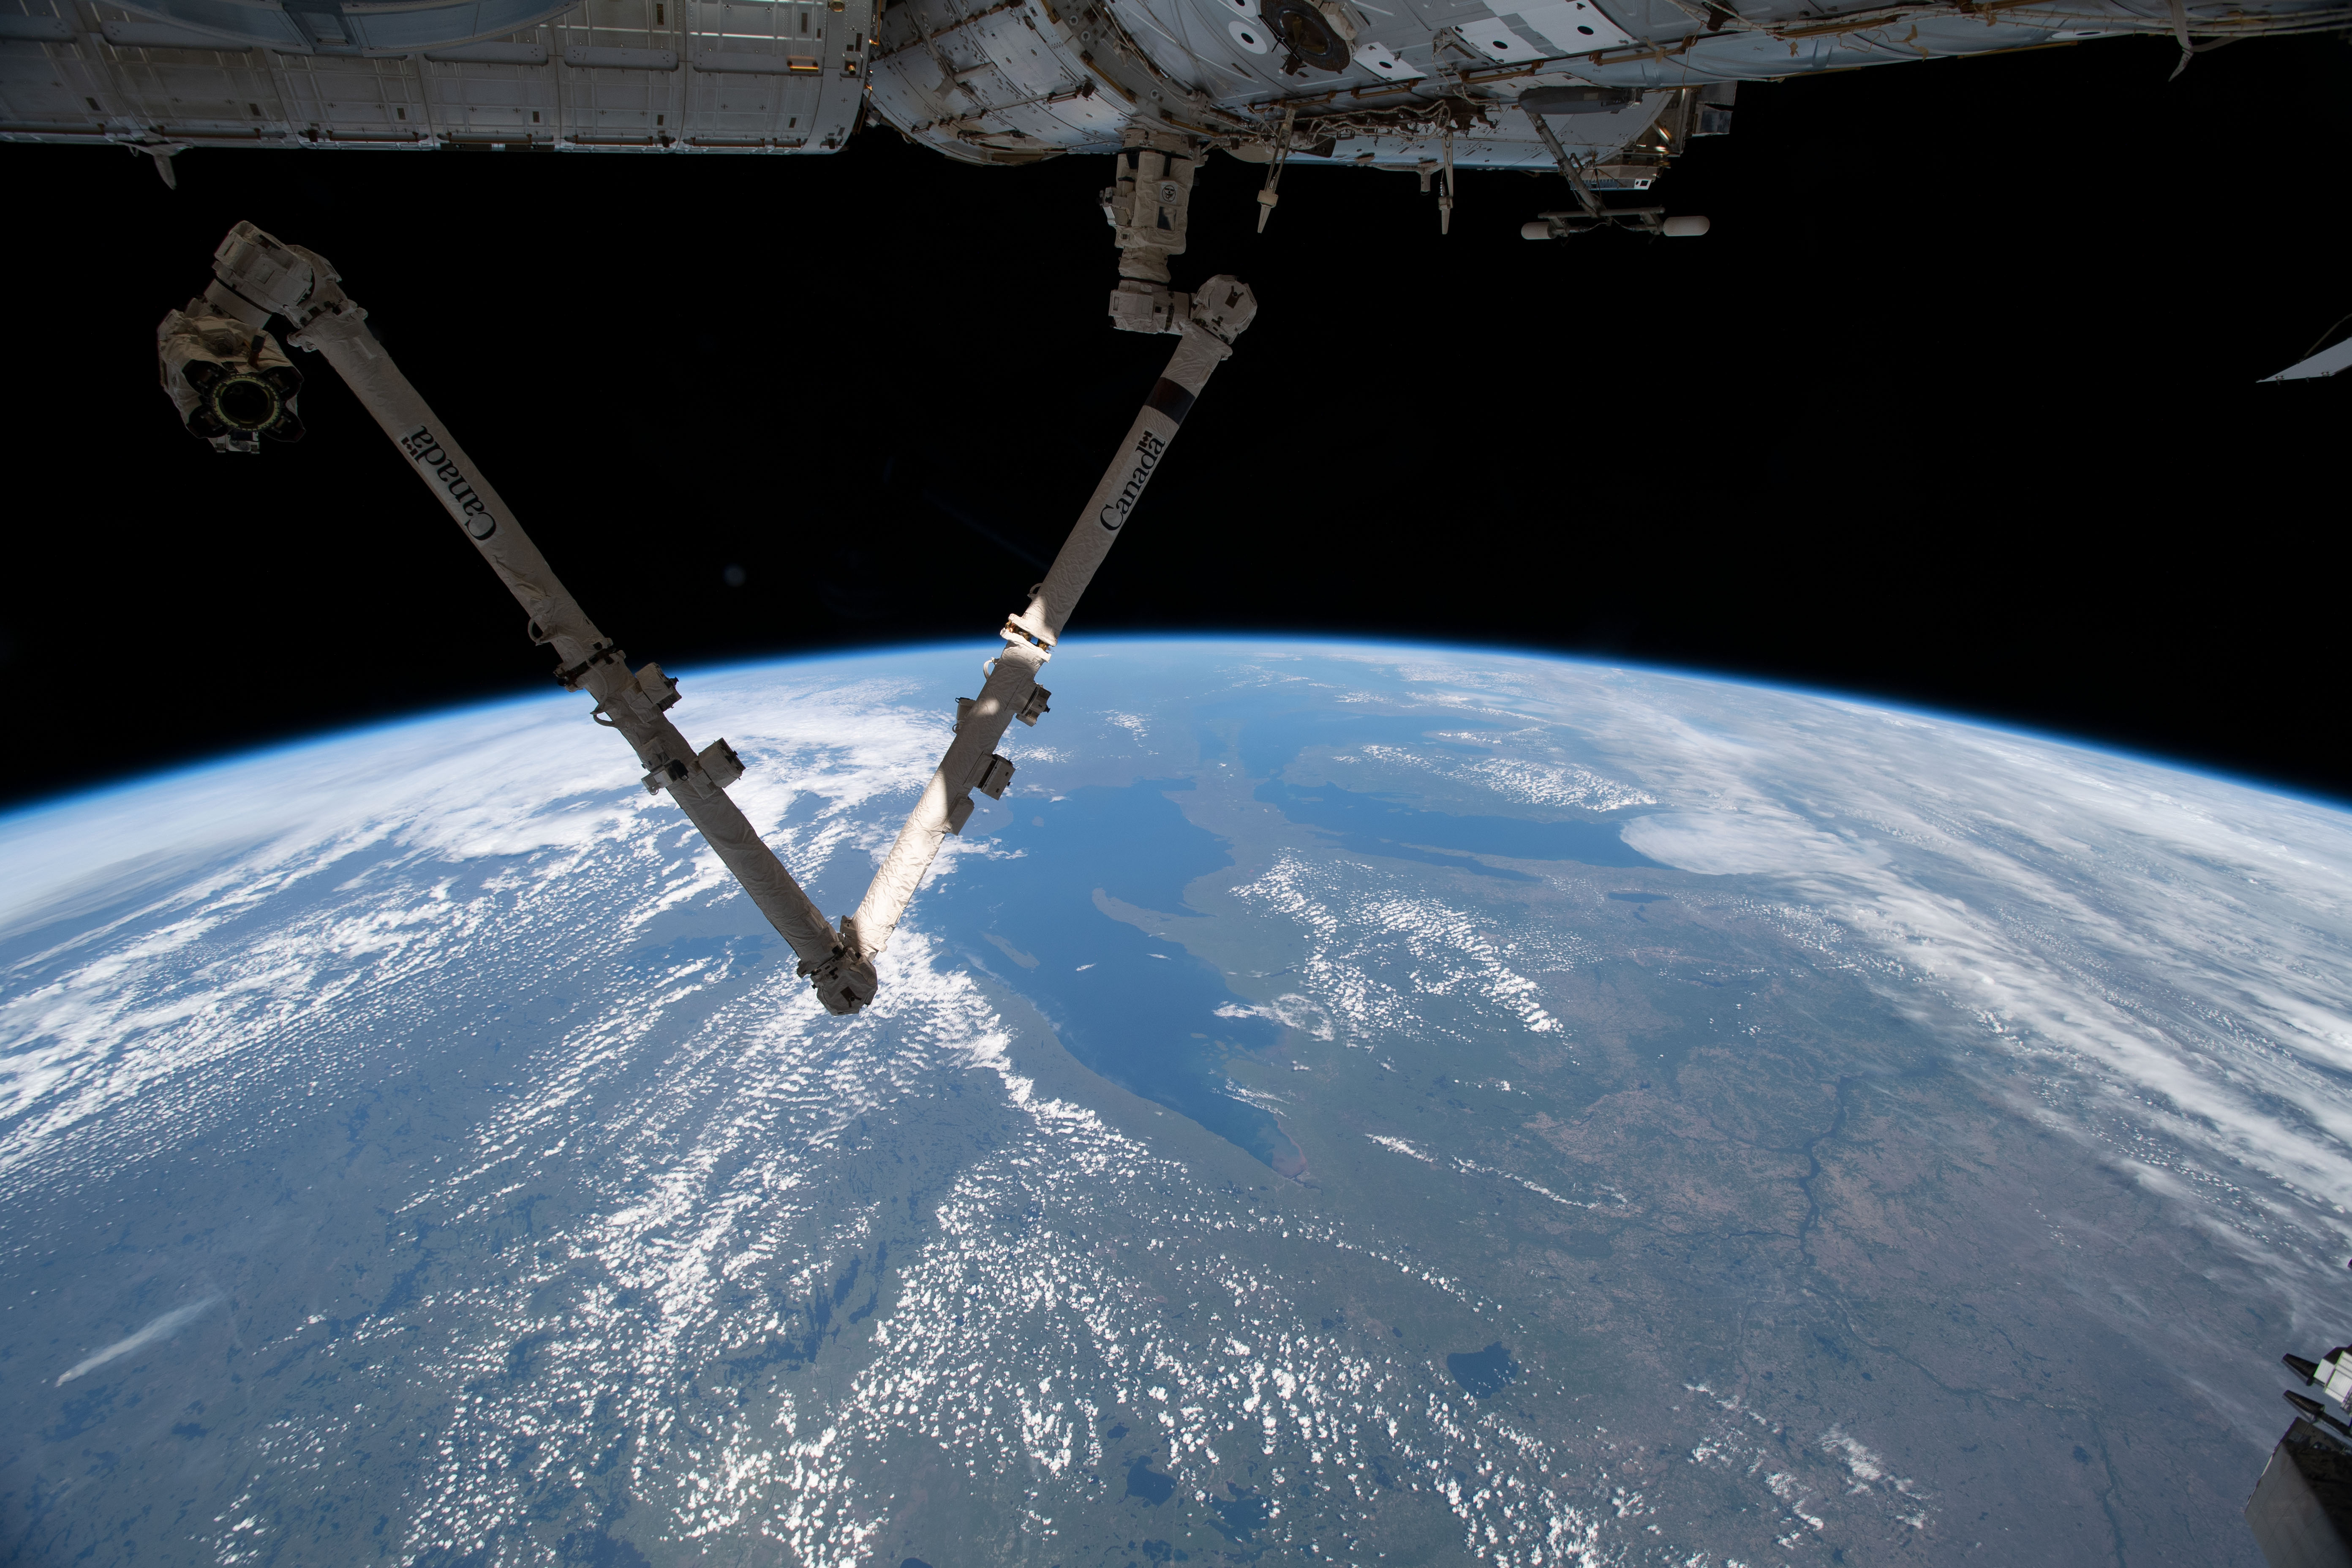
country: CANADA-O
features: LAKE SUPERIOR, LAKE MICHIGAN, CHIPPEWA NATIONAL FOREST, SUPERIOR NATIONAL FOREST, LIMB
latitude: 47.5
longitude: -83.5
